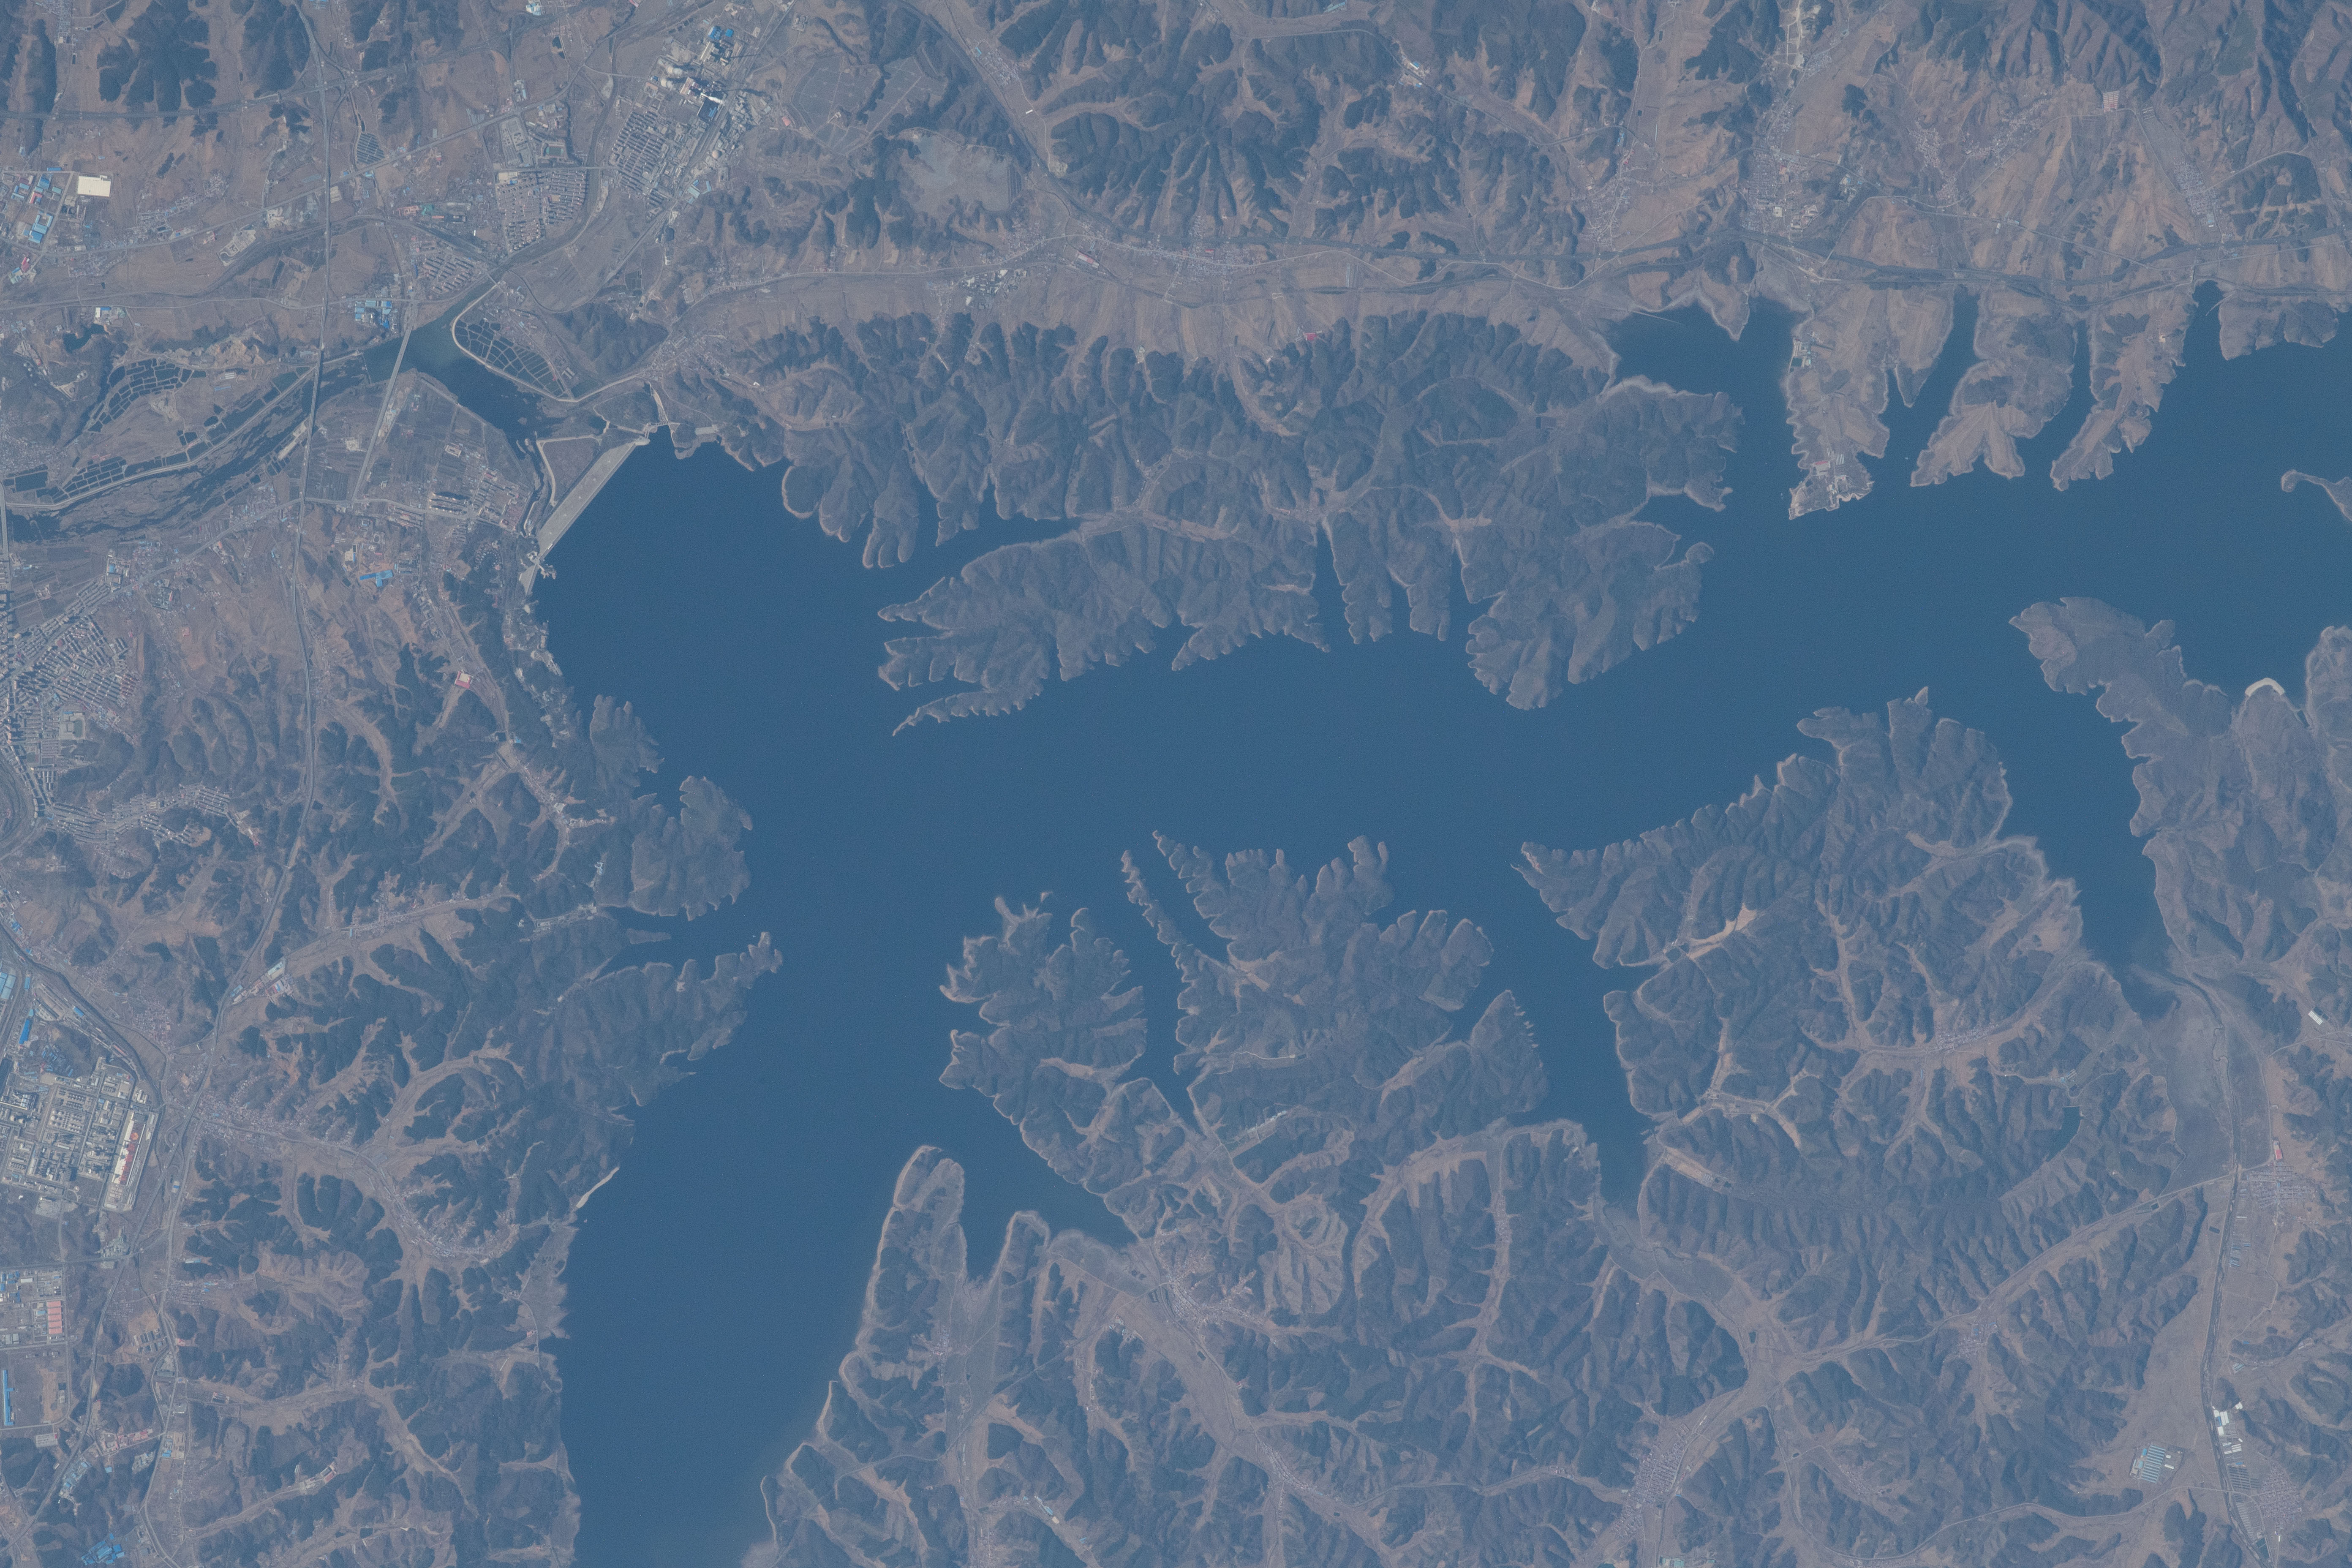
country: CHINA
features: DAHUOFANG RESERVOIR, SHENYANG
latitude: 41.9
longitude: 124.2
